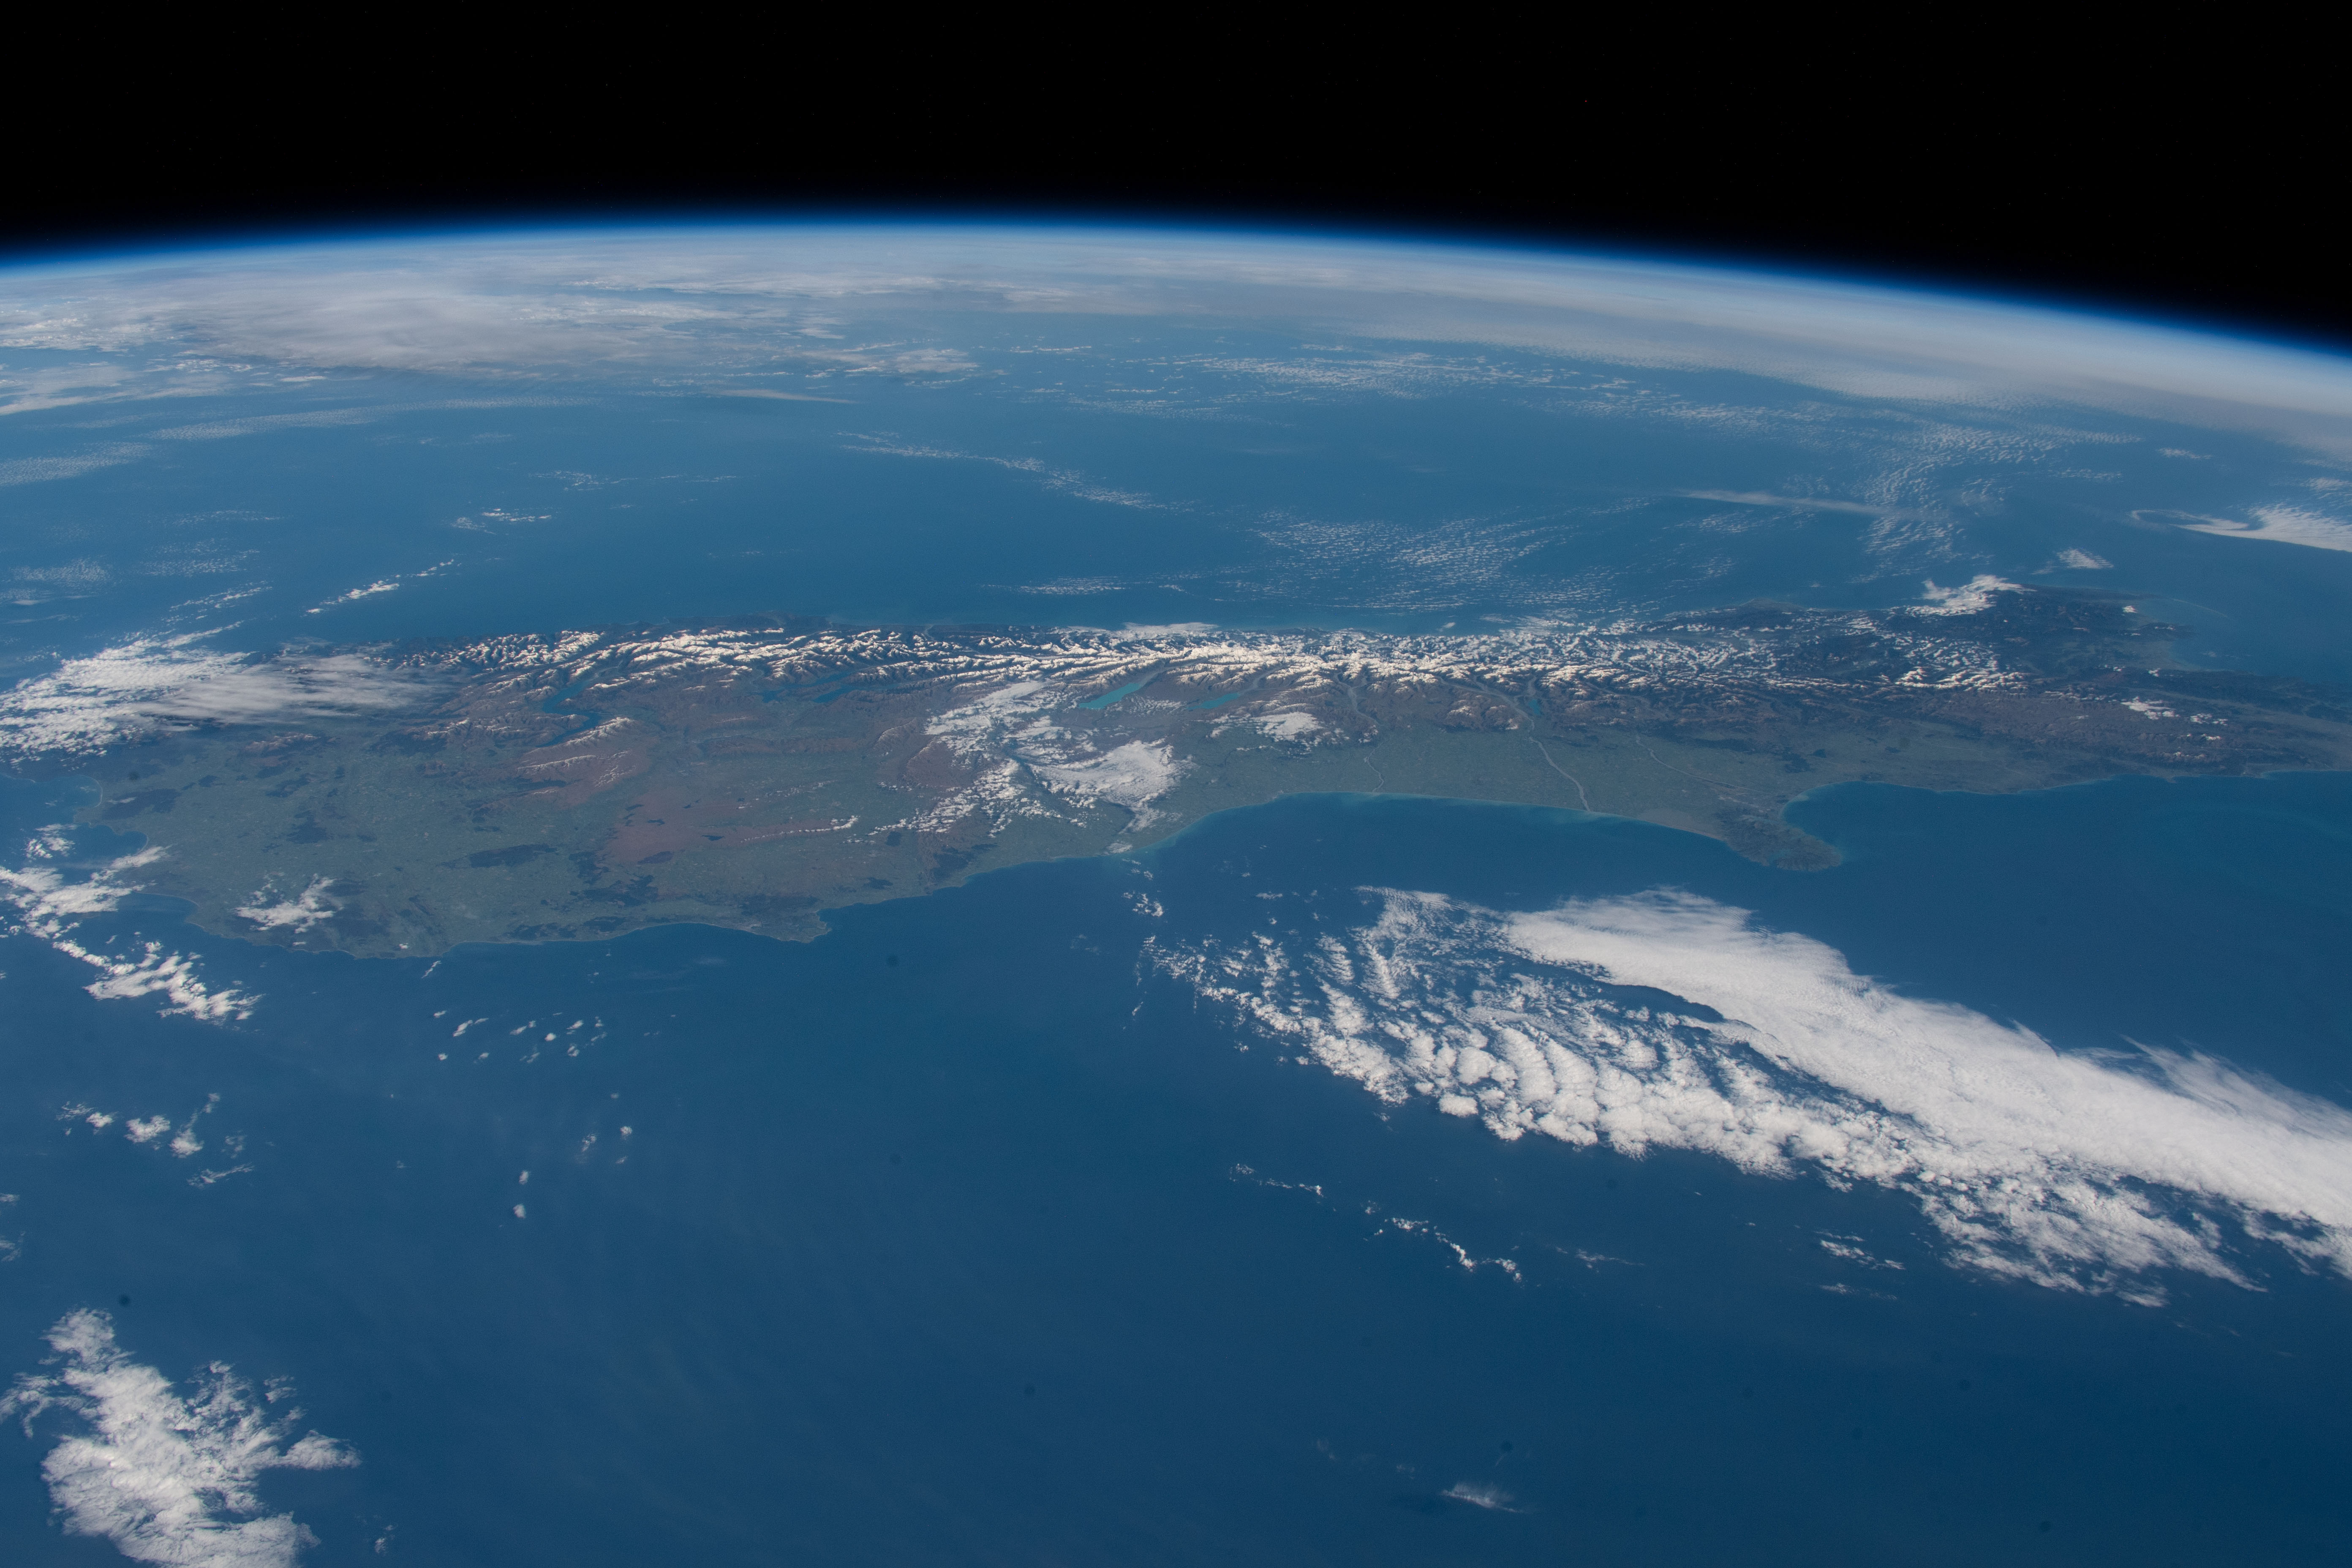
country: NEW ZEALAND-SI
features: NEW ZELAND, SOUTH ISLAND, SOUTHERN ALPS MOUNTAINS
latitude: -44.0
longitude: 170.5
